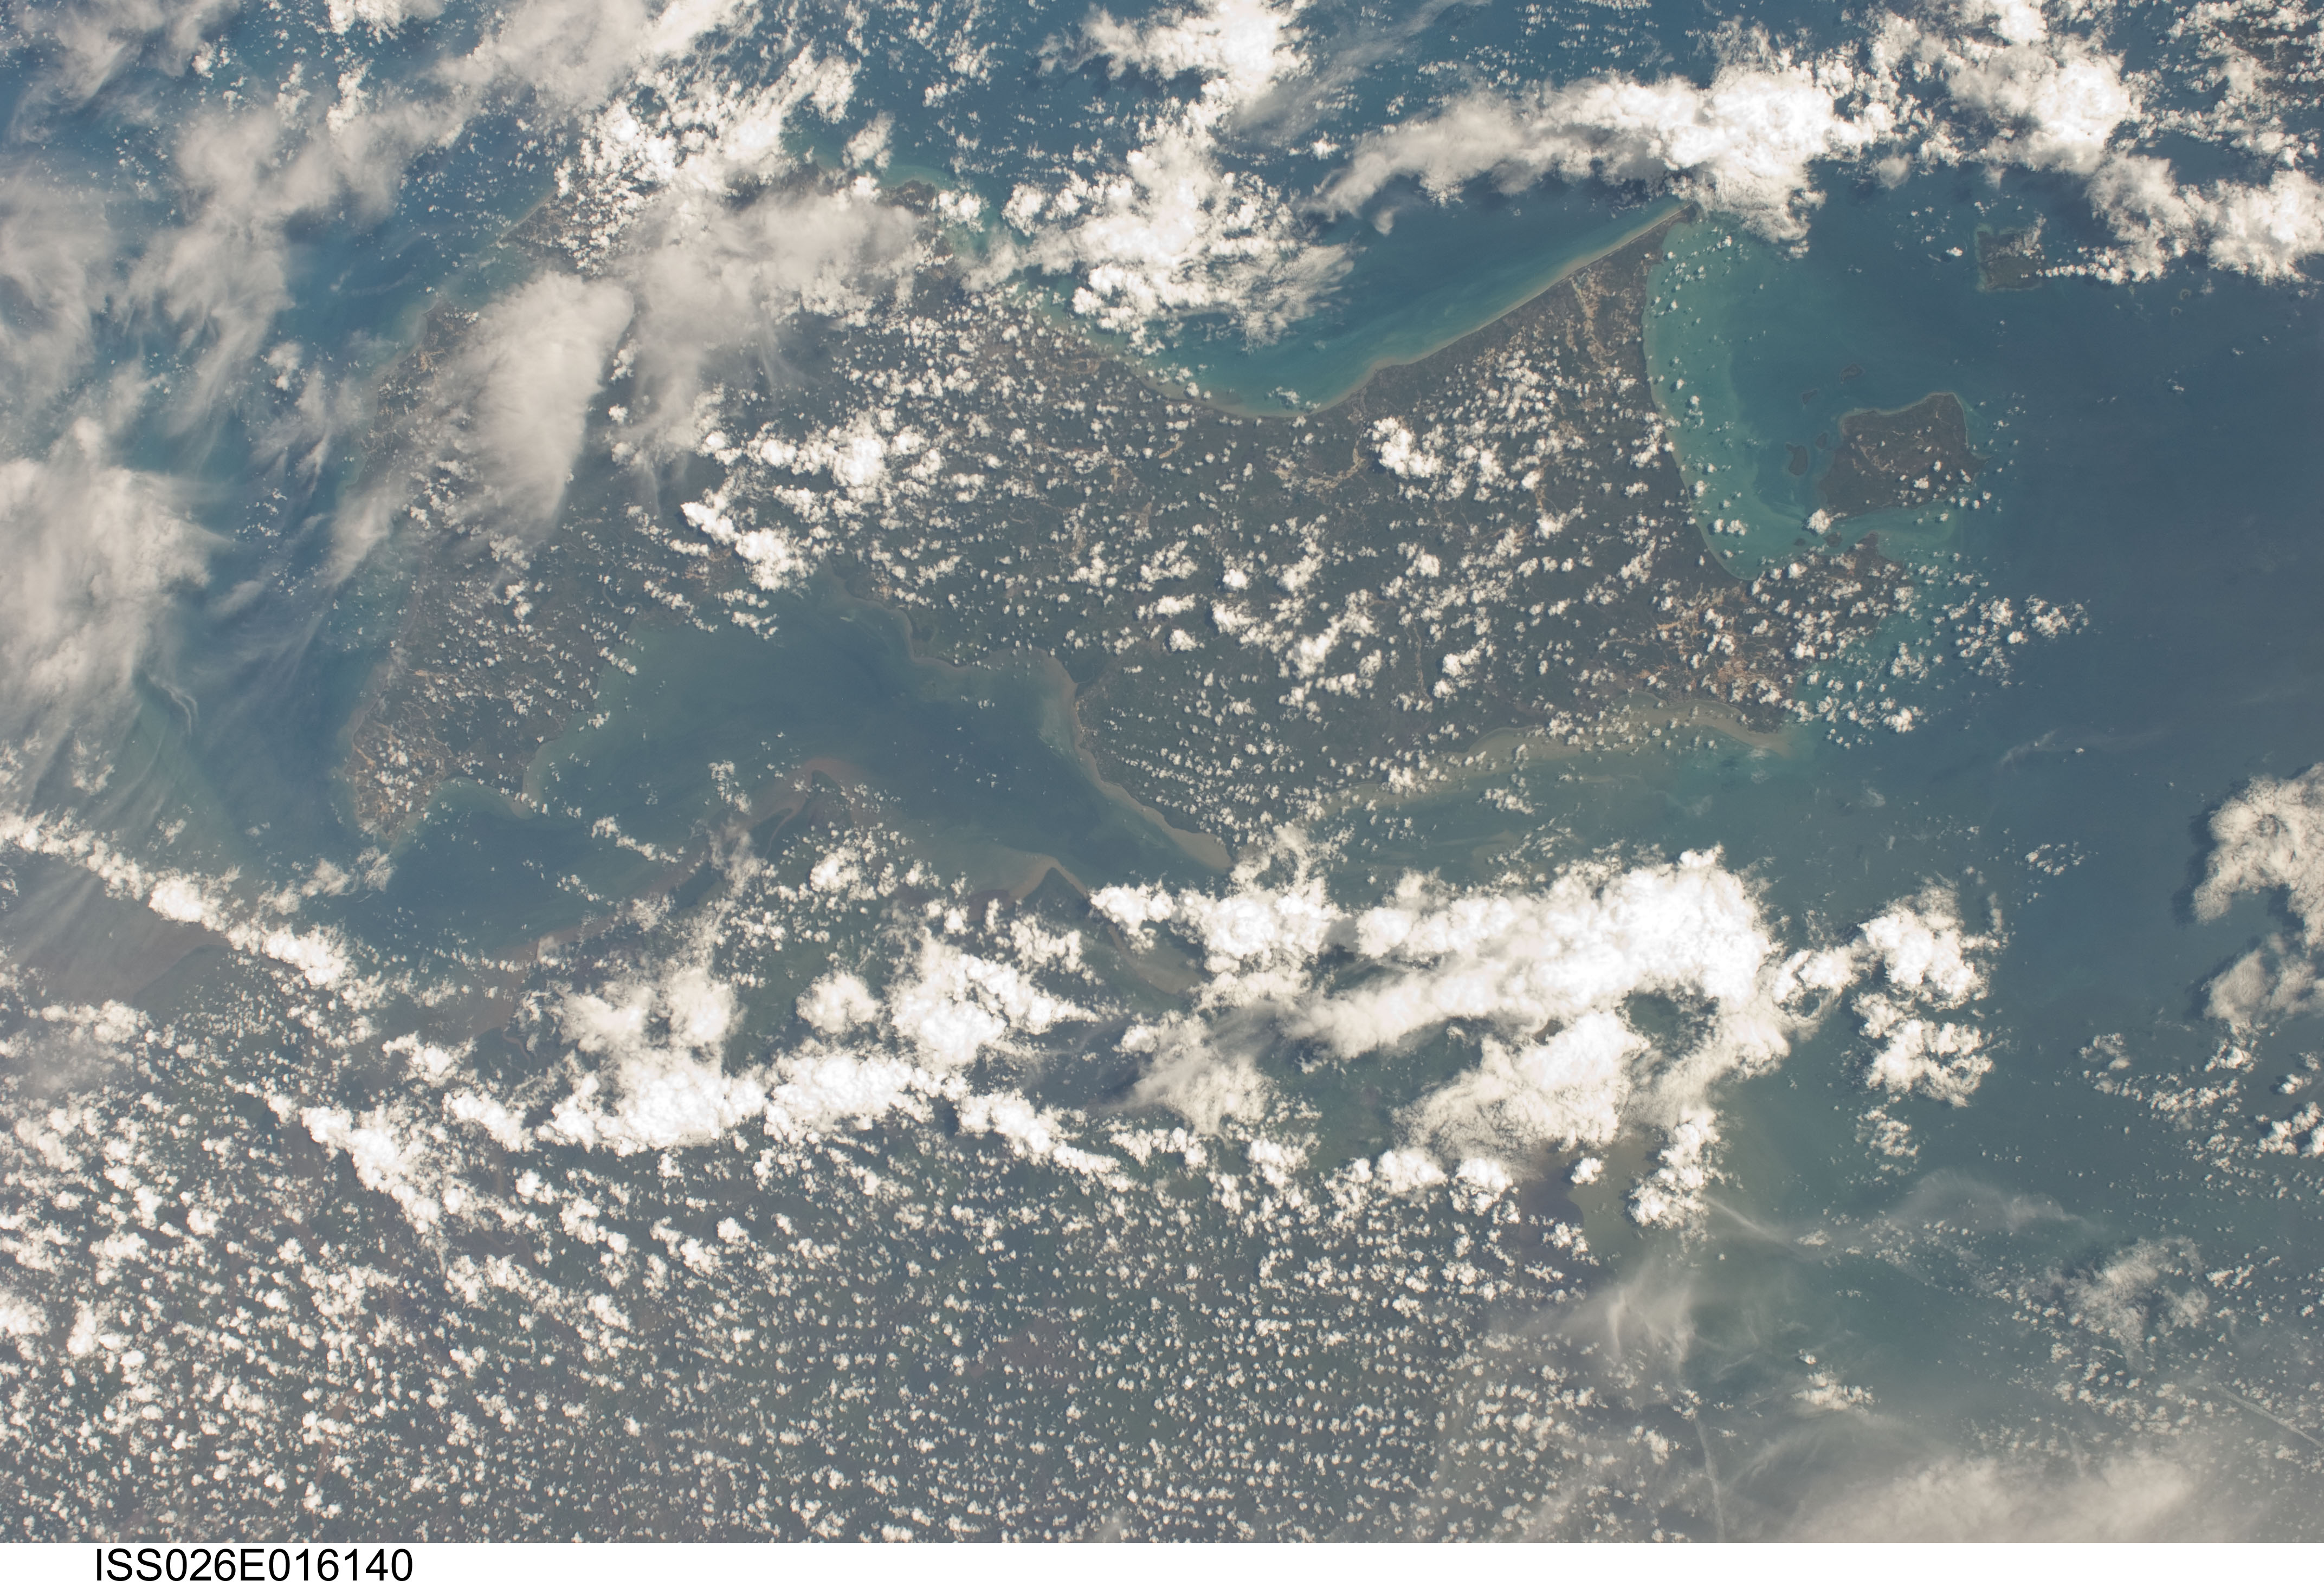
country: INDONESIA-S
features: BANGKA STR., BANGKA I., SUMATRA
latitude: -3.0
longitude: 106.0
